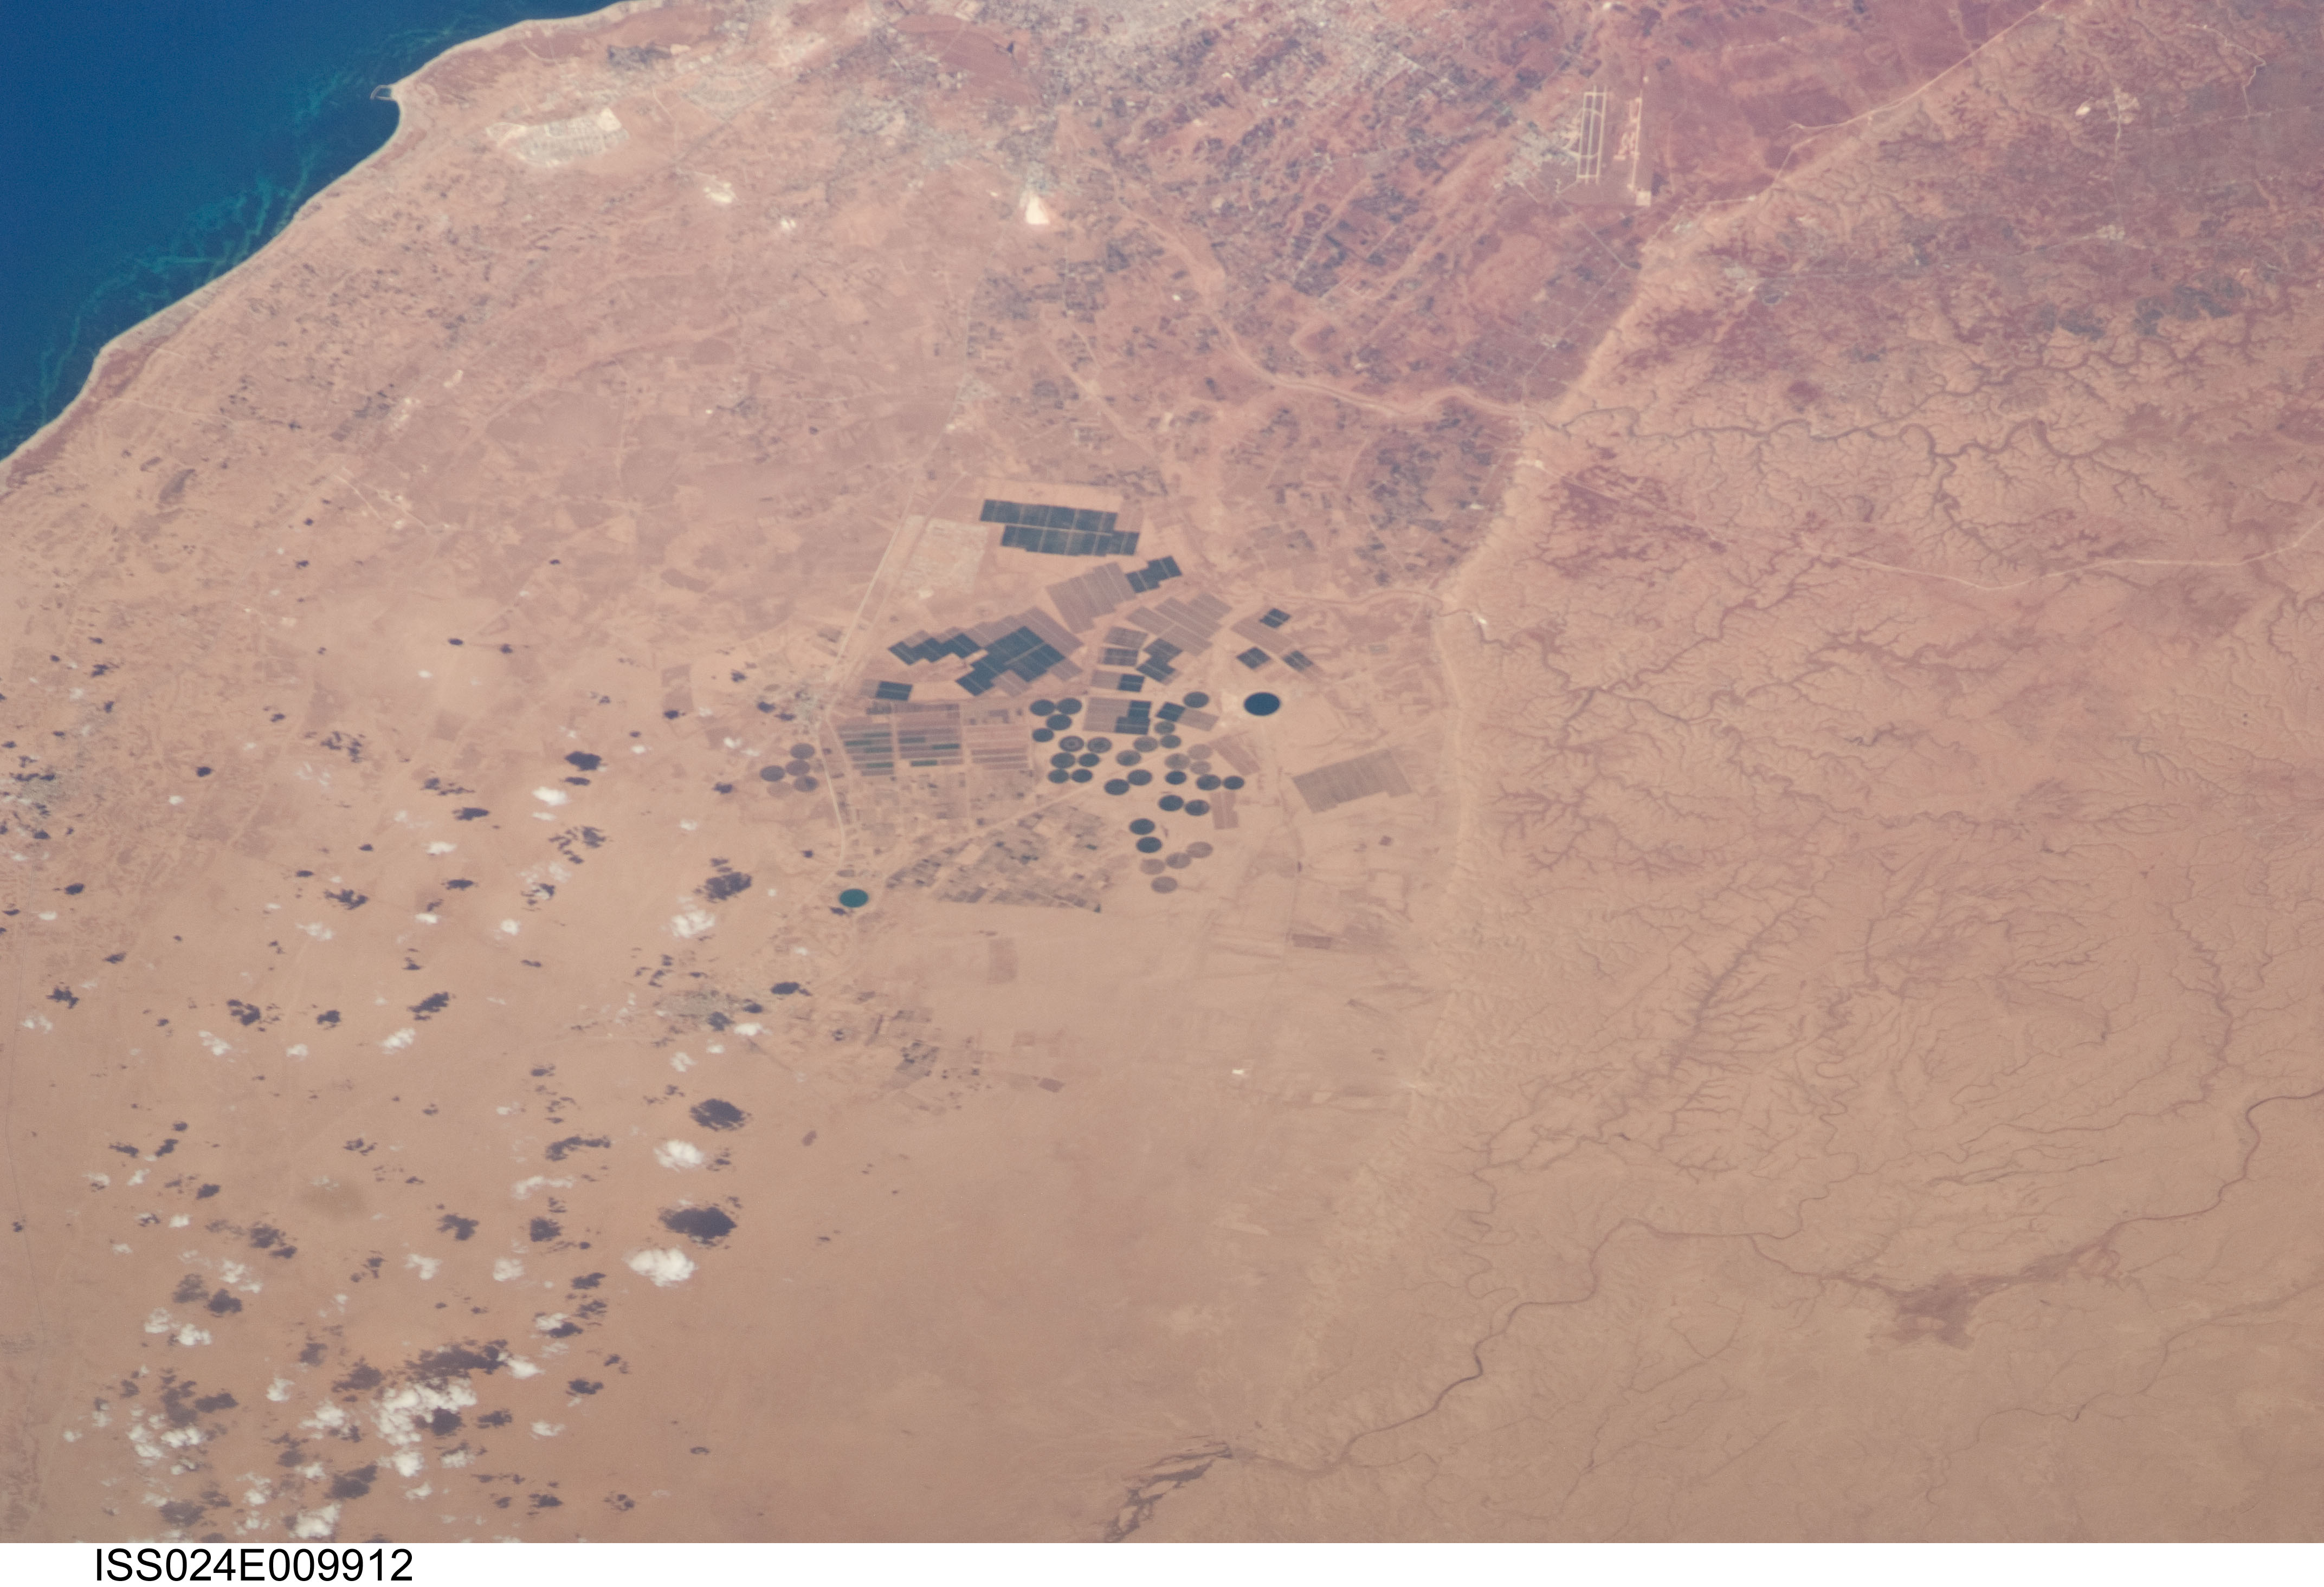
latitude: 31.8
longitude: 20.3
